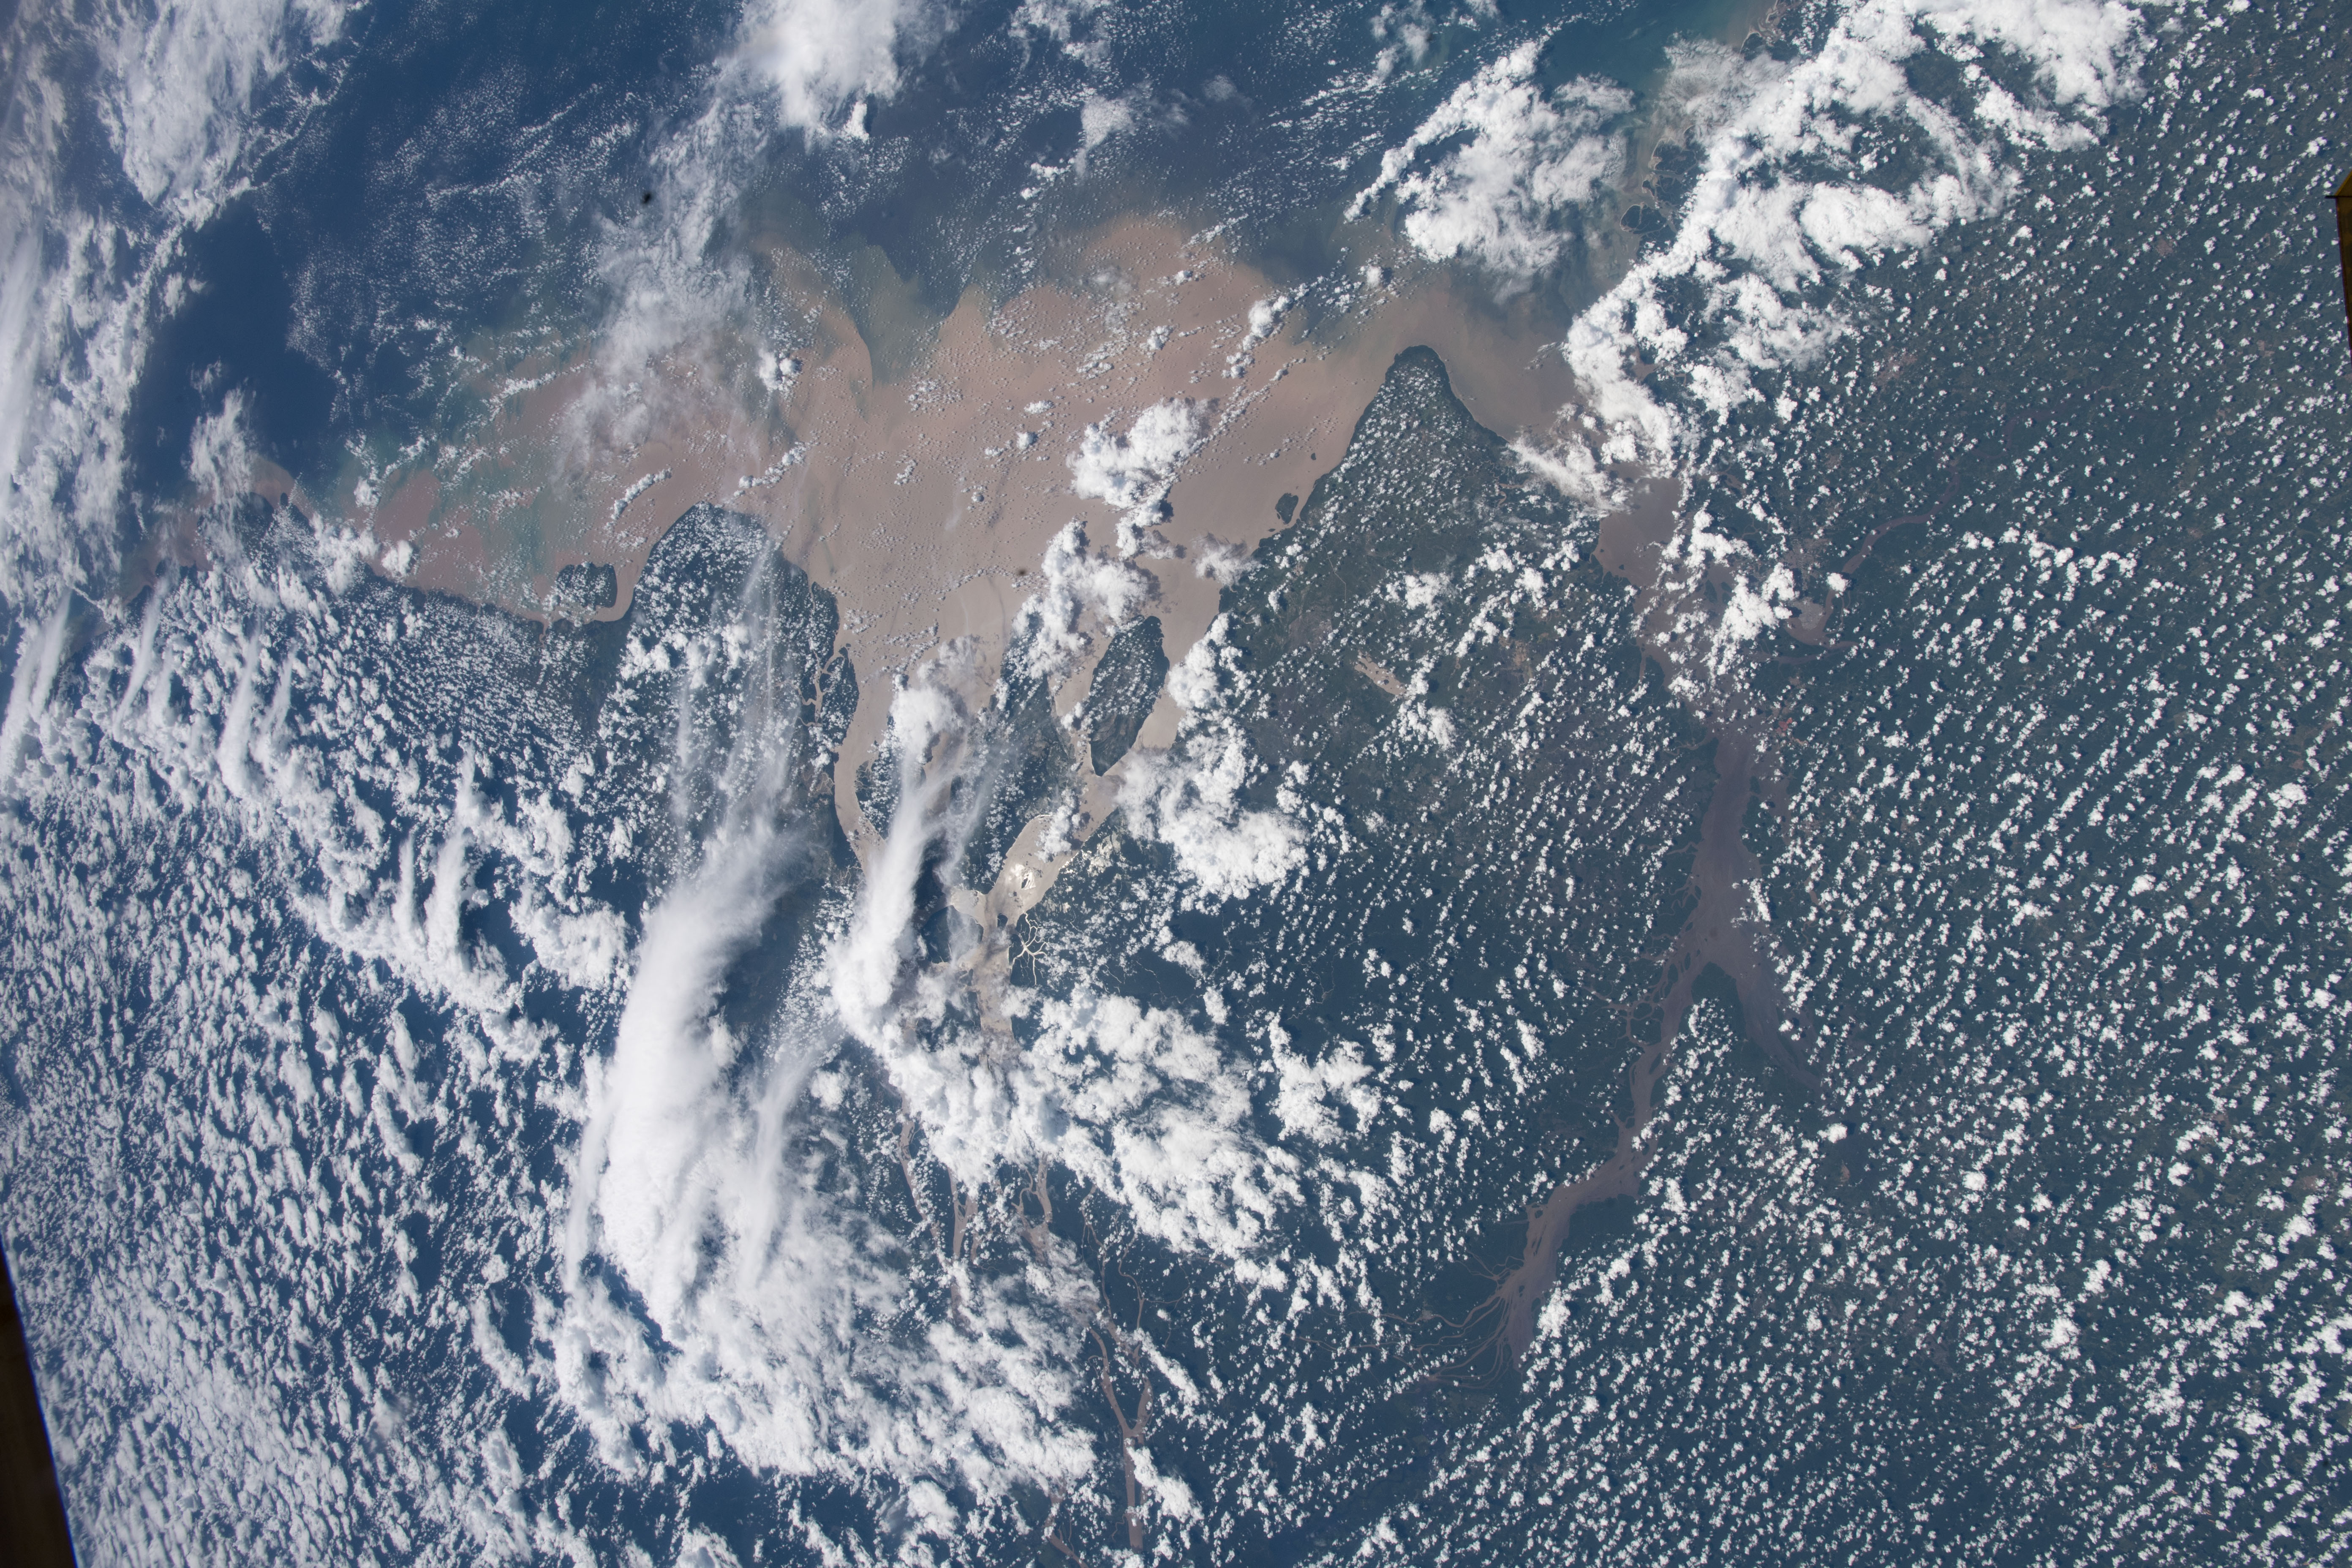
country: BRAZIL
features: MACAPA, BELEN, SANTA ROSA BAY, MARAJO BAY, AMAZONAS RAINFOREST, AMAZONAS RIVER
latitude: -0.3
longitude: -49.7
